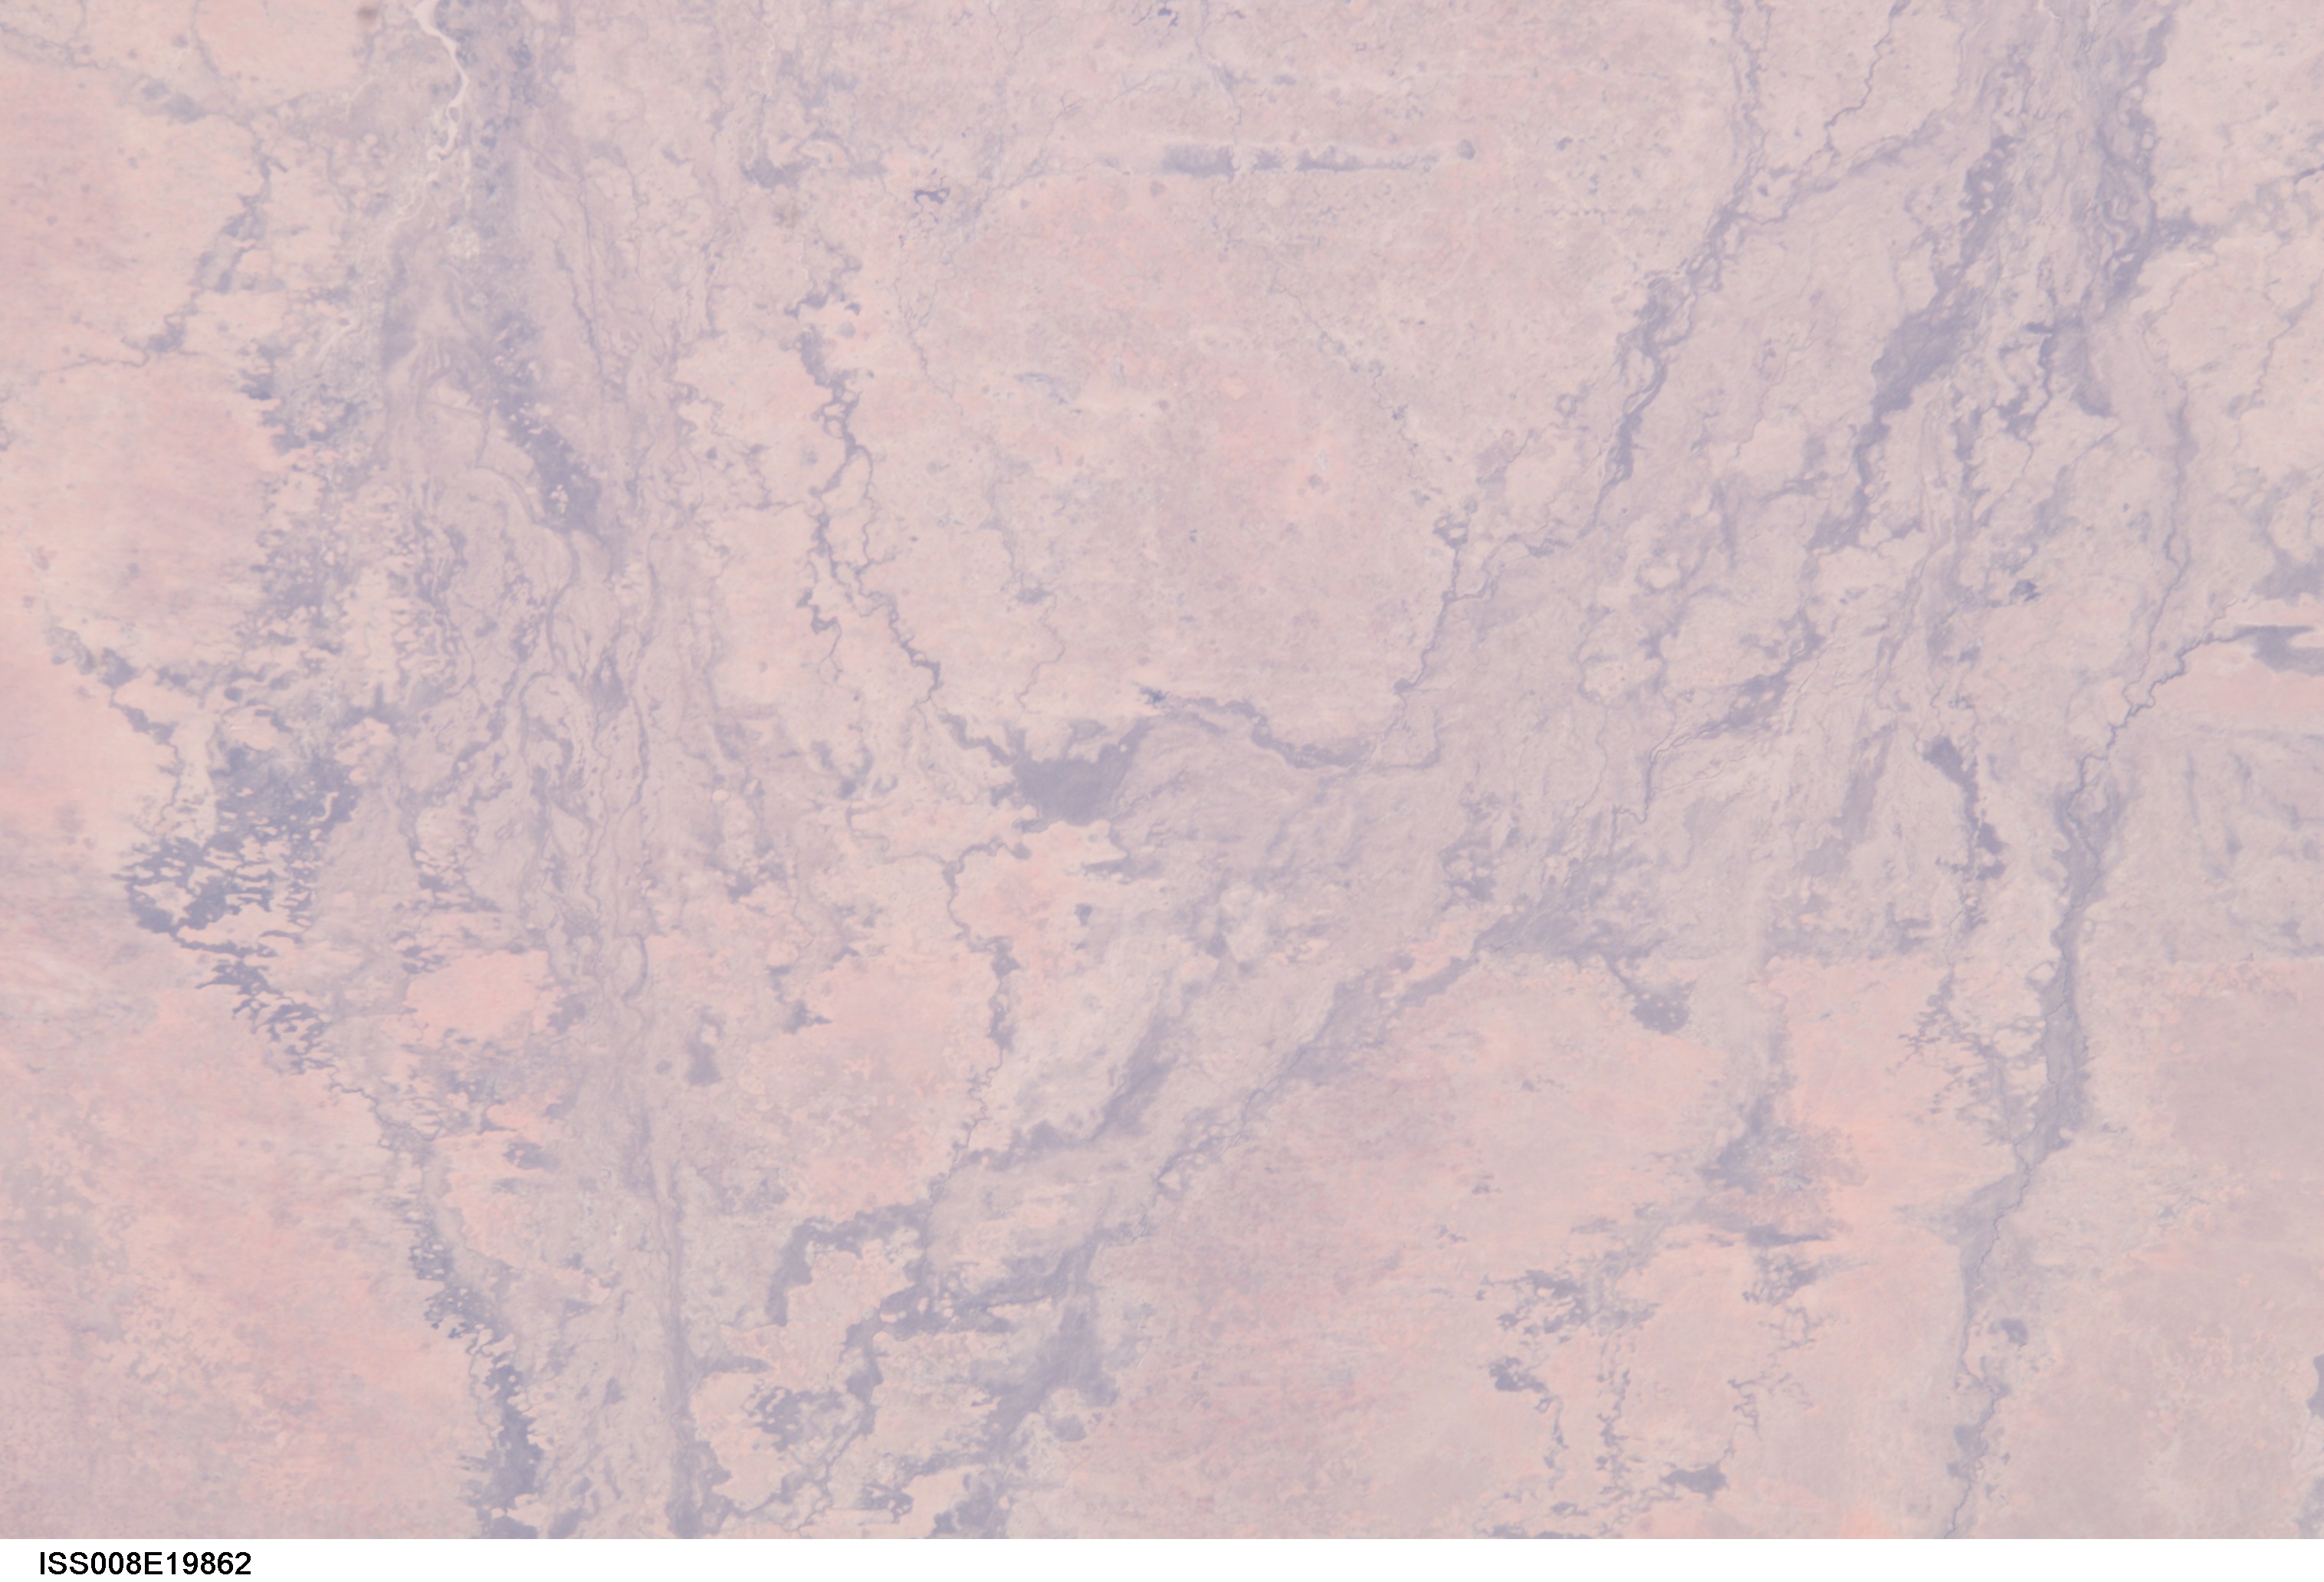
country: SUDAN
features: ALLUVIAL FANS, NYALA DRAINAGE
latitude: 12.0
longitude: 25.0
